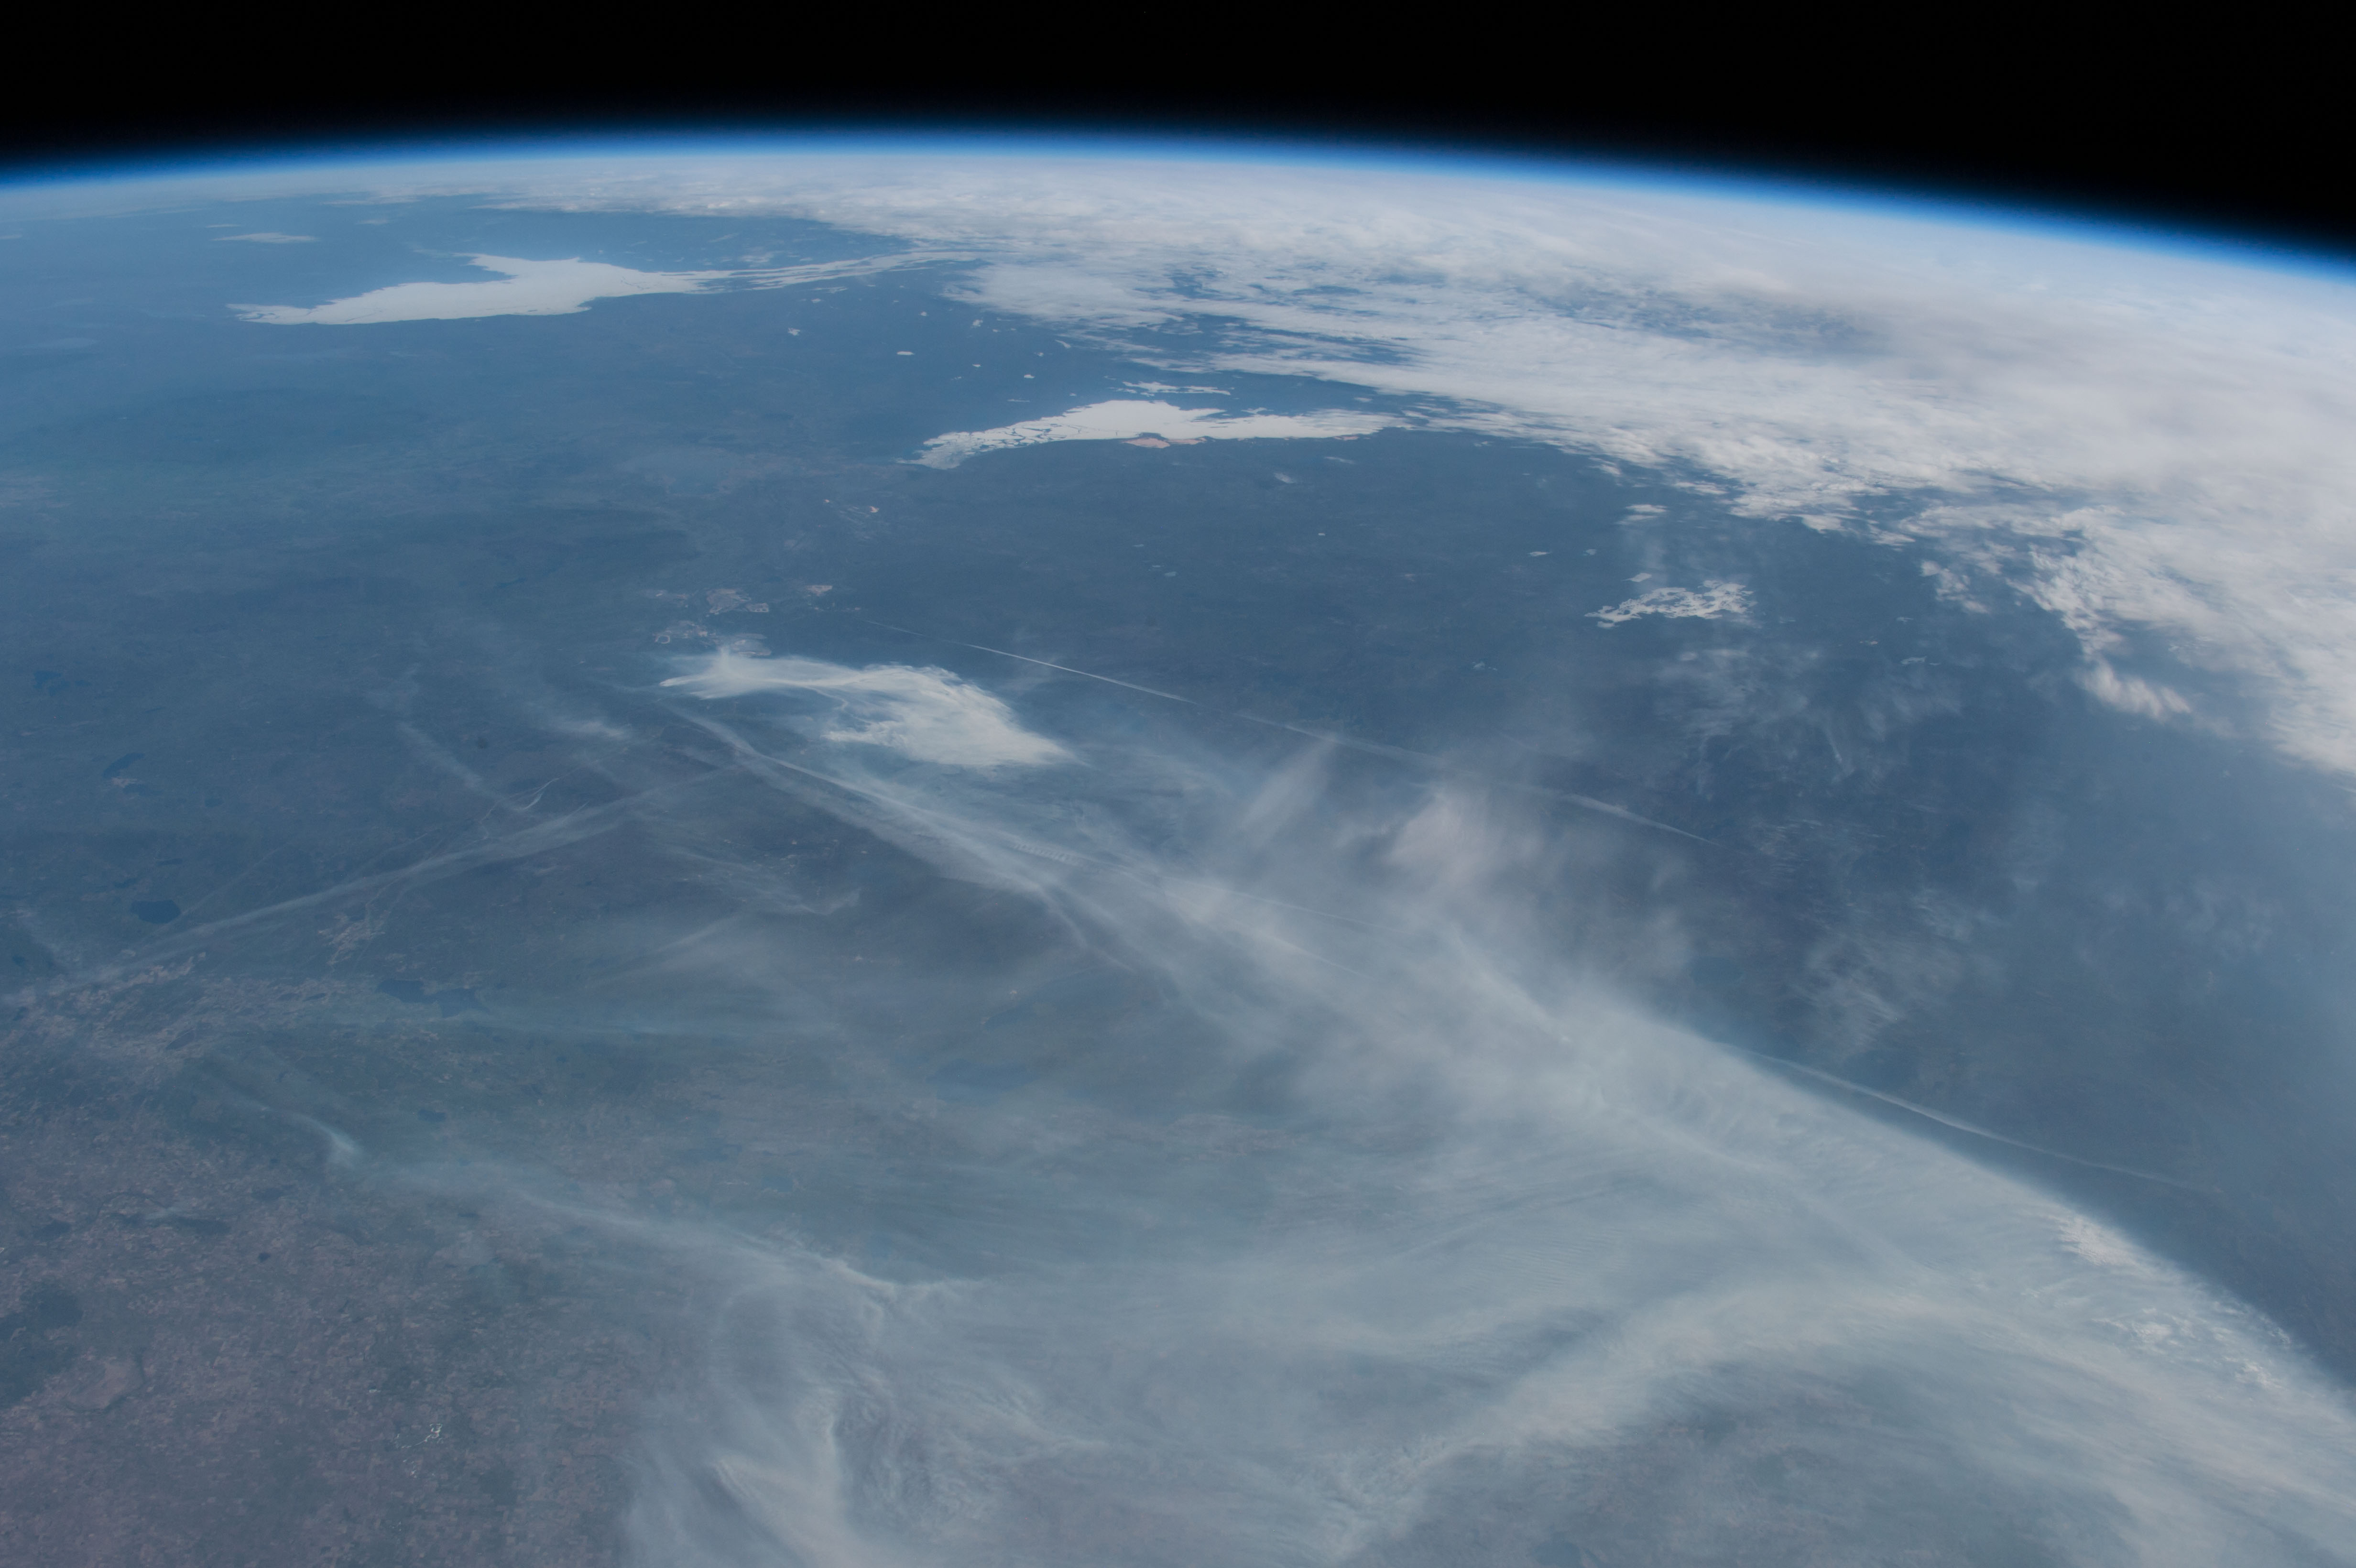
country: CANADA-A
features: PAN-FORT MCMURRAY AREA, FIRE PLUMES, L. ATHABASCA, GREAT SLAVE L., ICE
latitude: 56.5
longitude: -110.5
